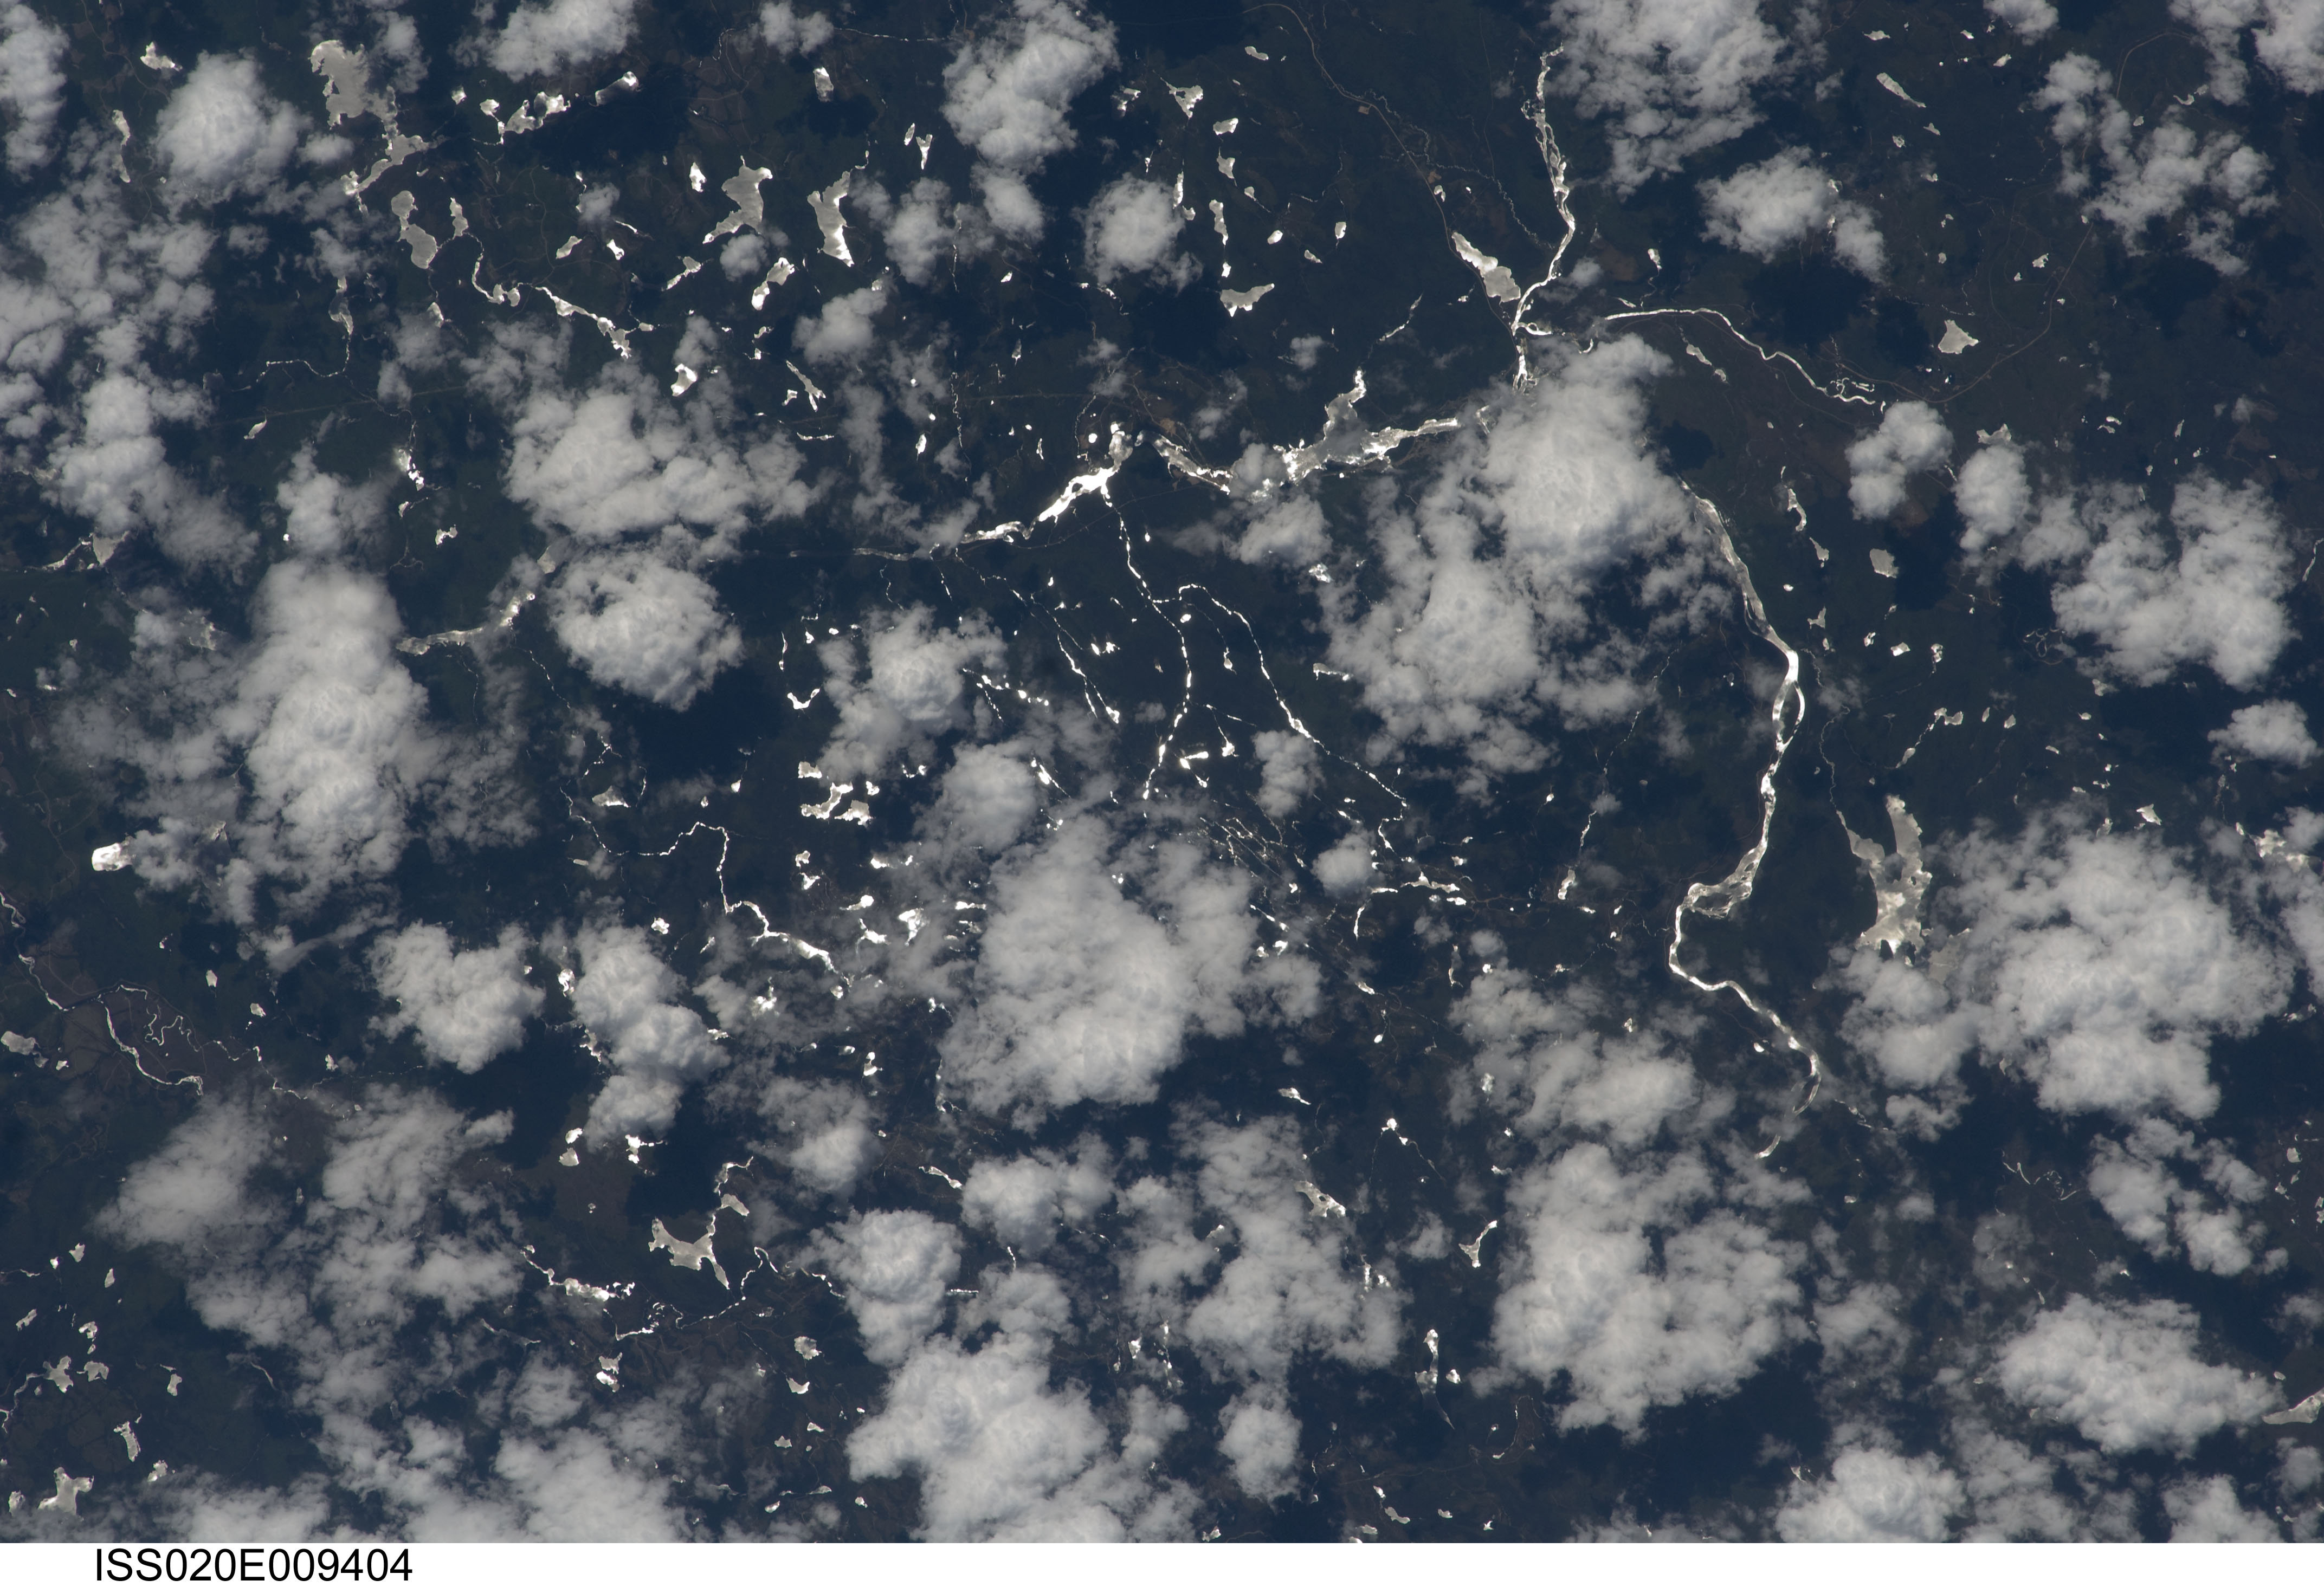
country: CANADA-Q
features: NUMEROUS SMALL LAKES, STREAMS, GLINT, FOREST, ROADS
